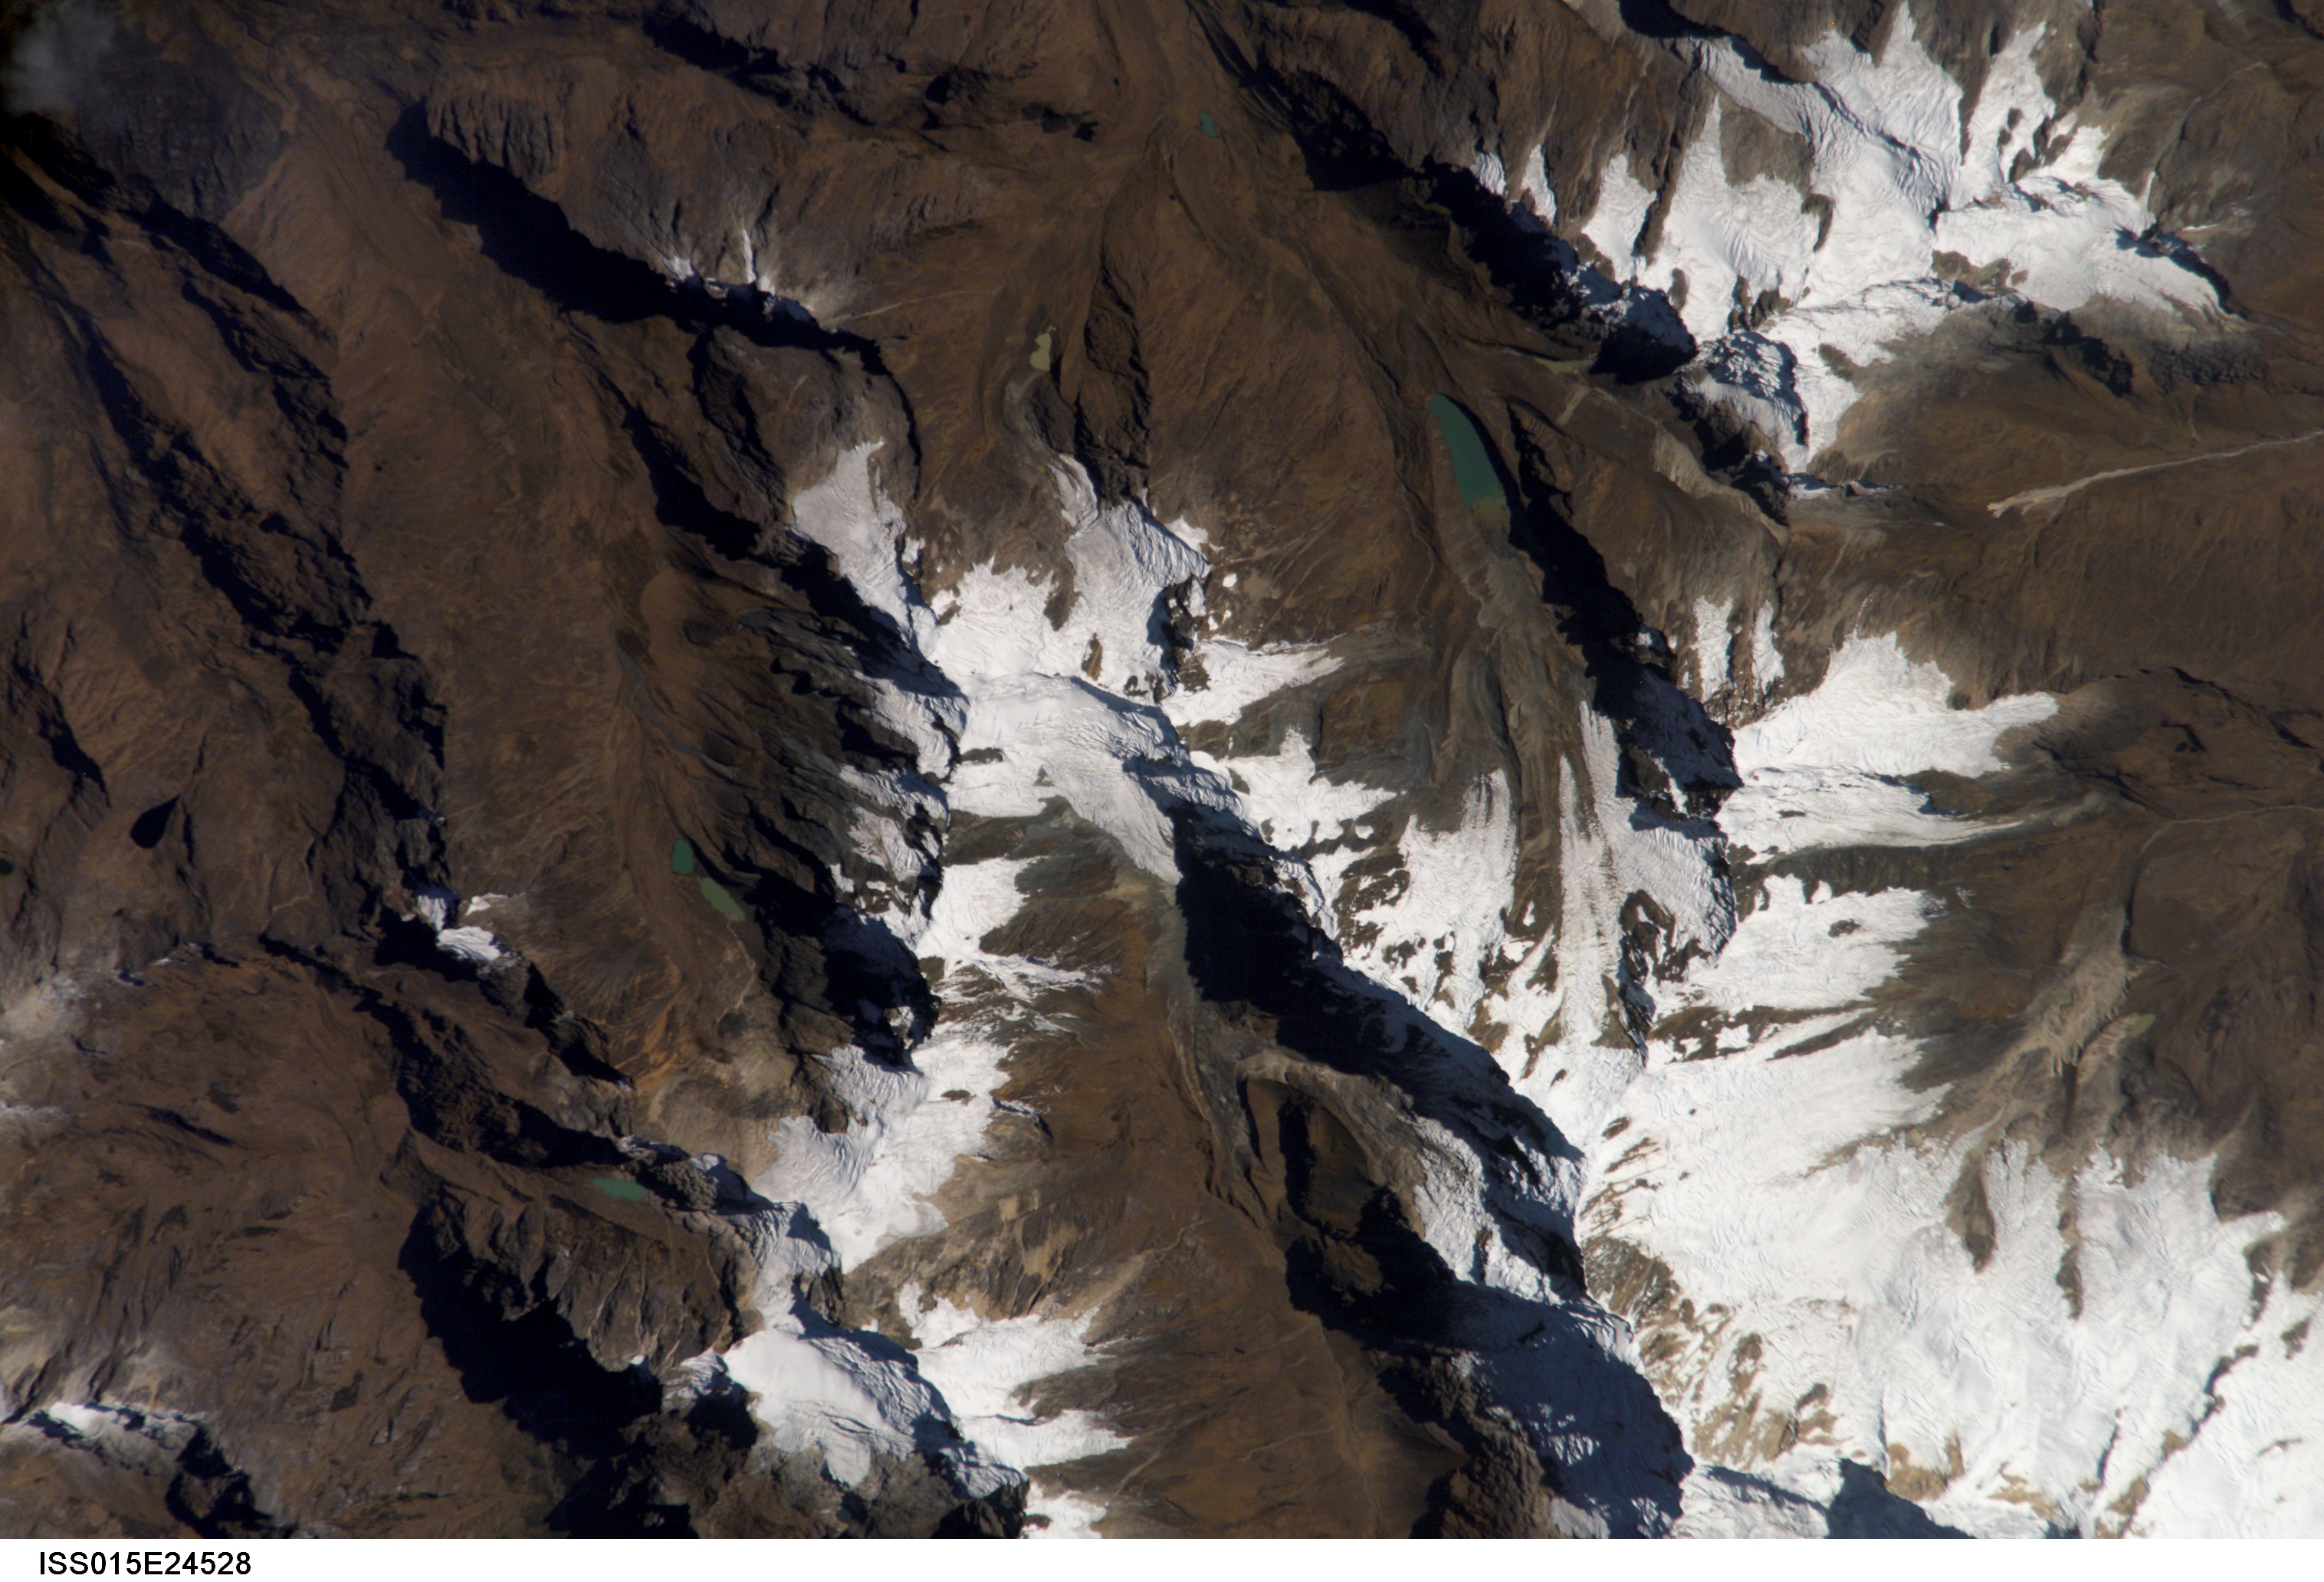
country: PERU
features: CORDILLERA VILCABAMBA, GL., L.
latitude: -13.2
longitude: -72.8
